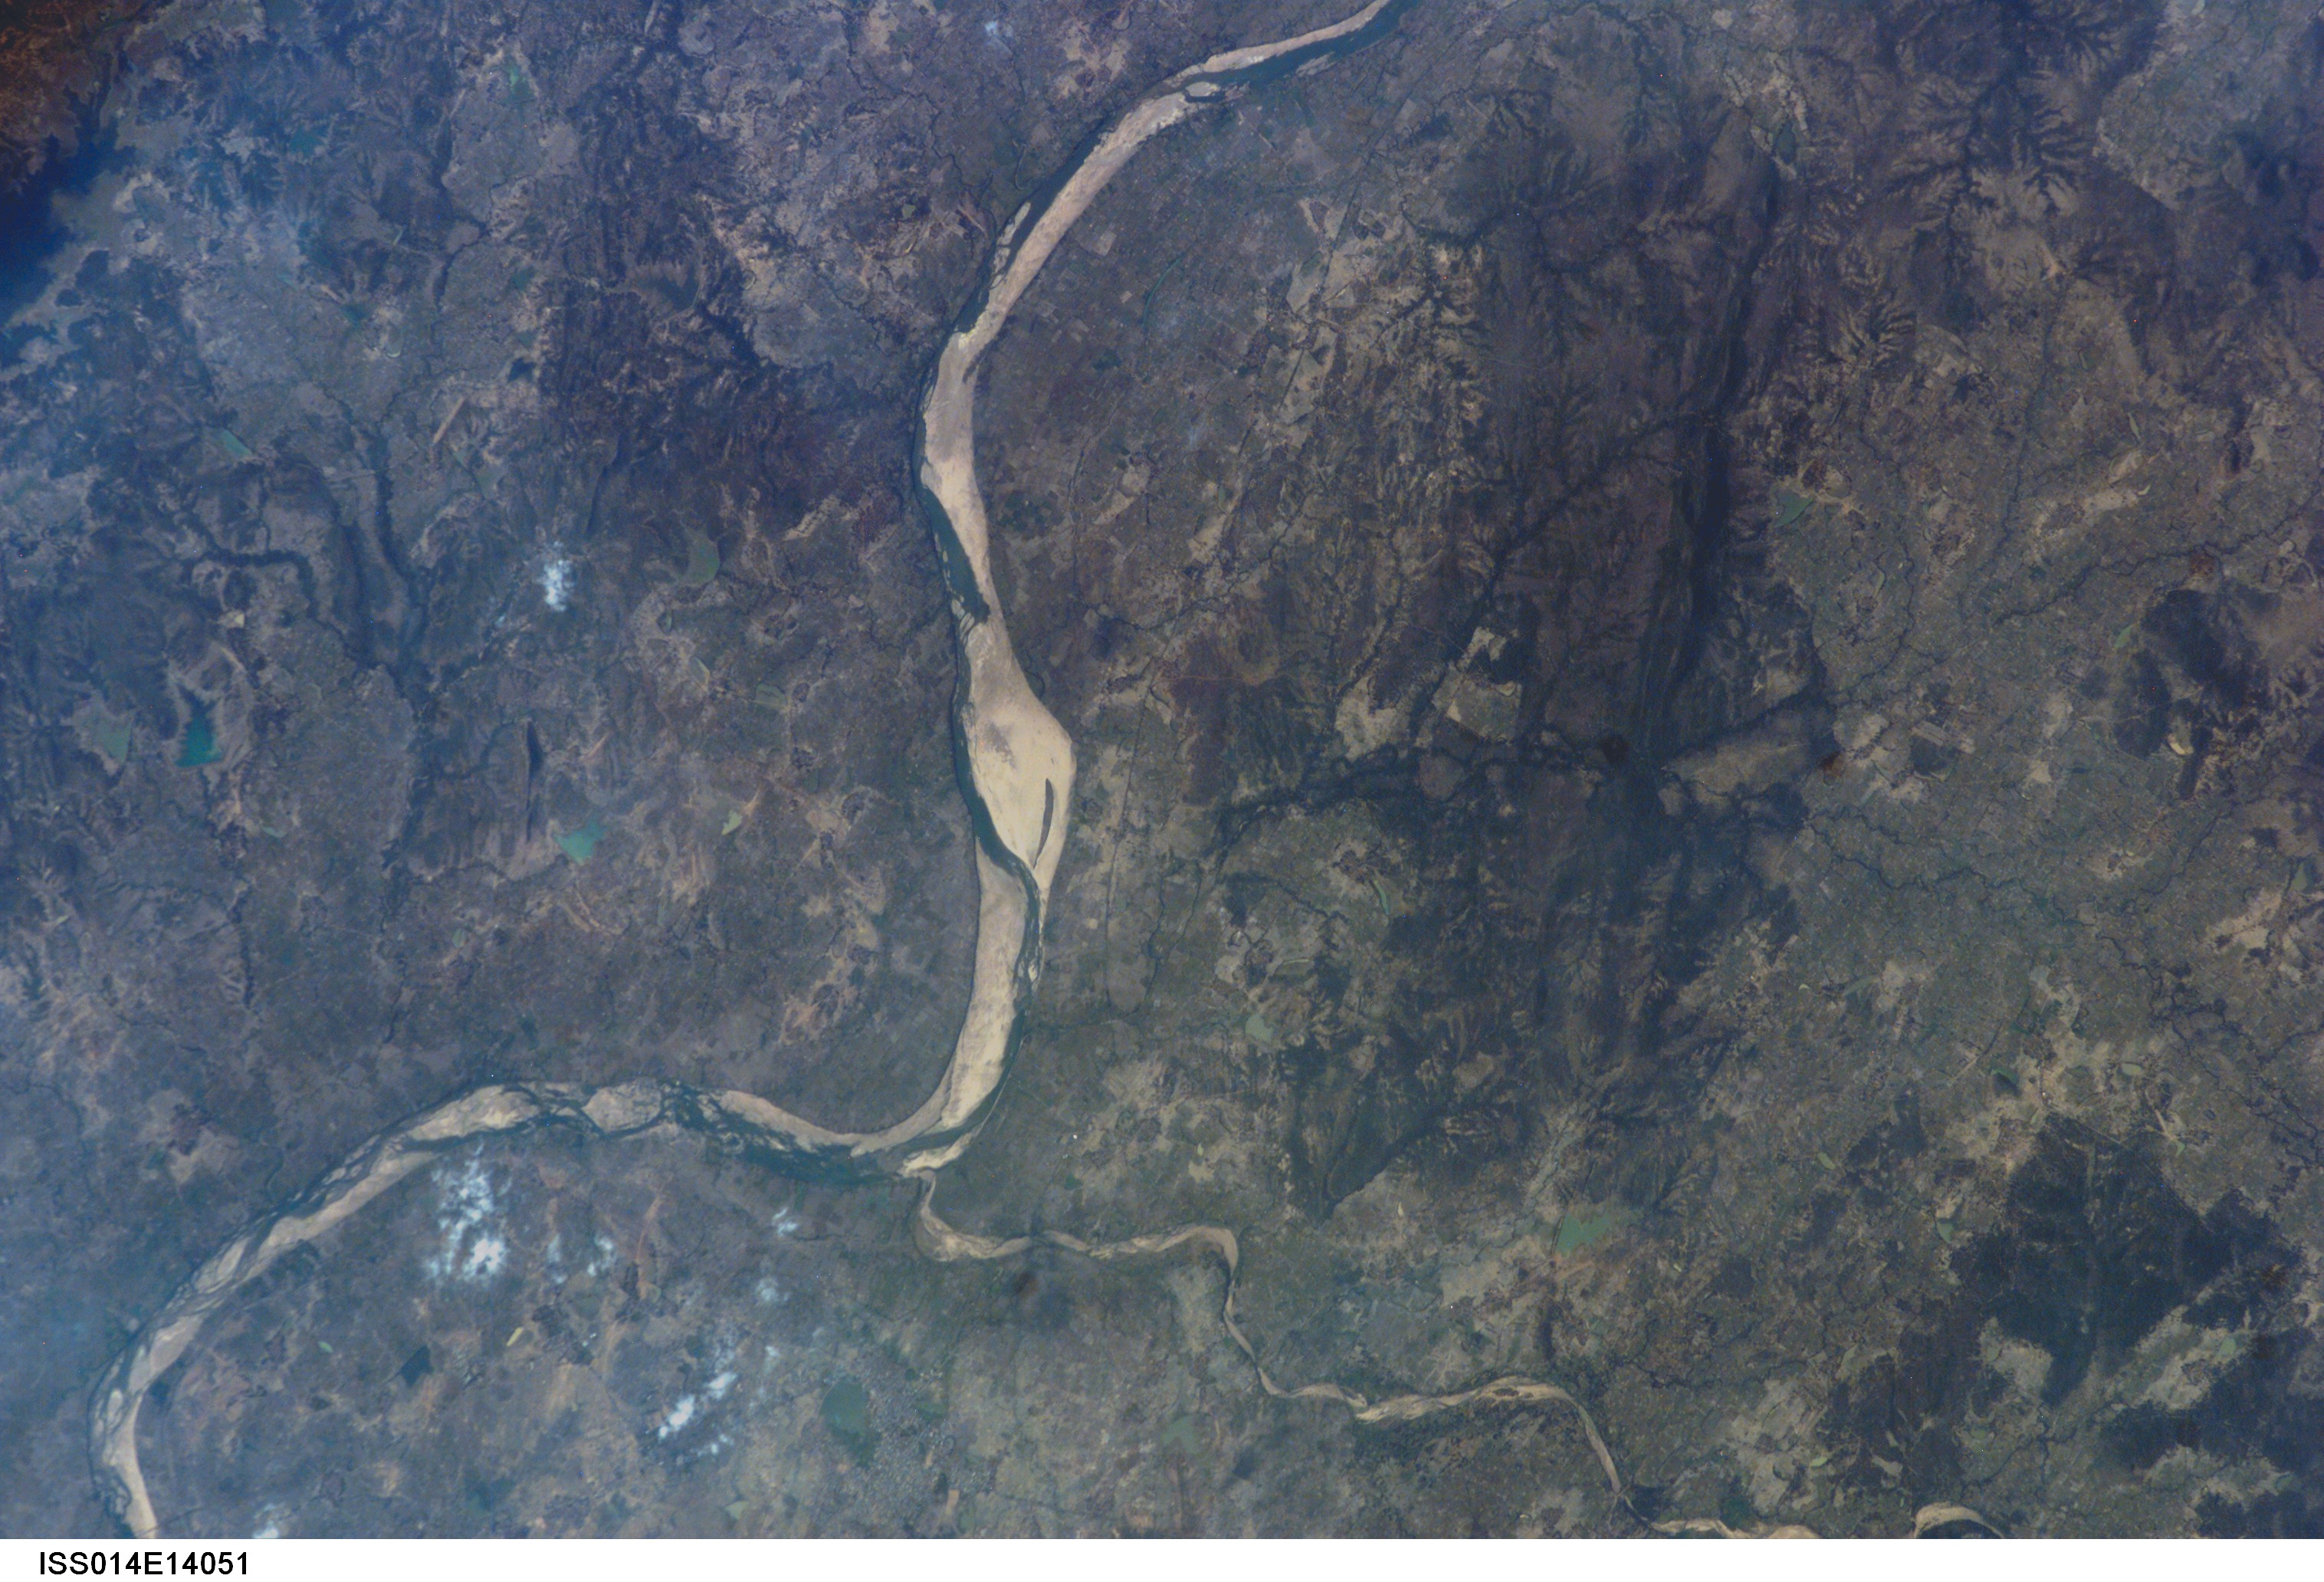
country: INDIA
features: WAINGANGA R. V., FOREST
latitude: 20.3
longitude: 80.0
